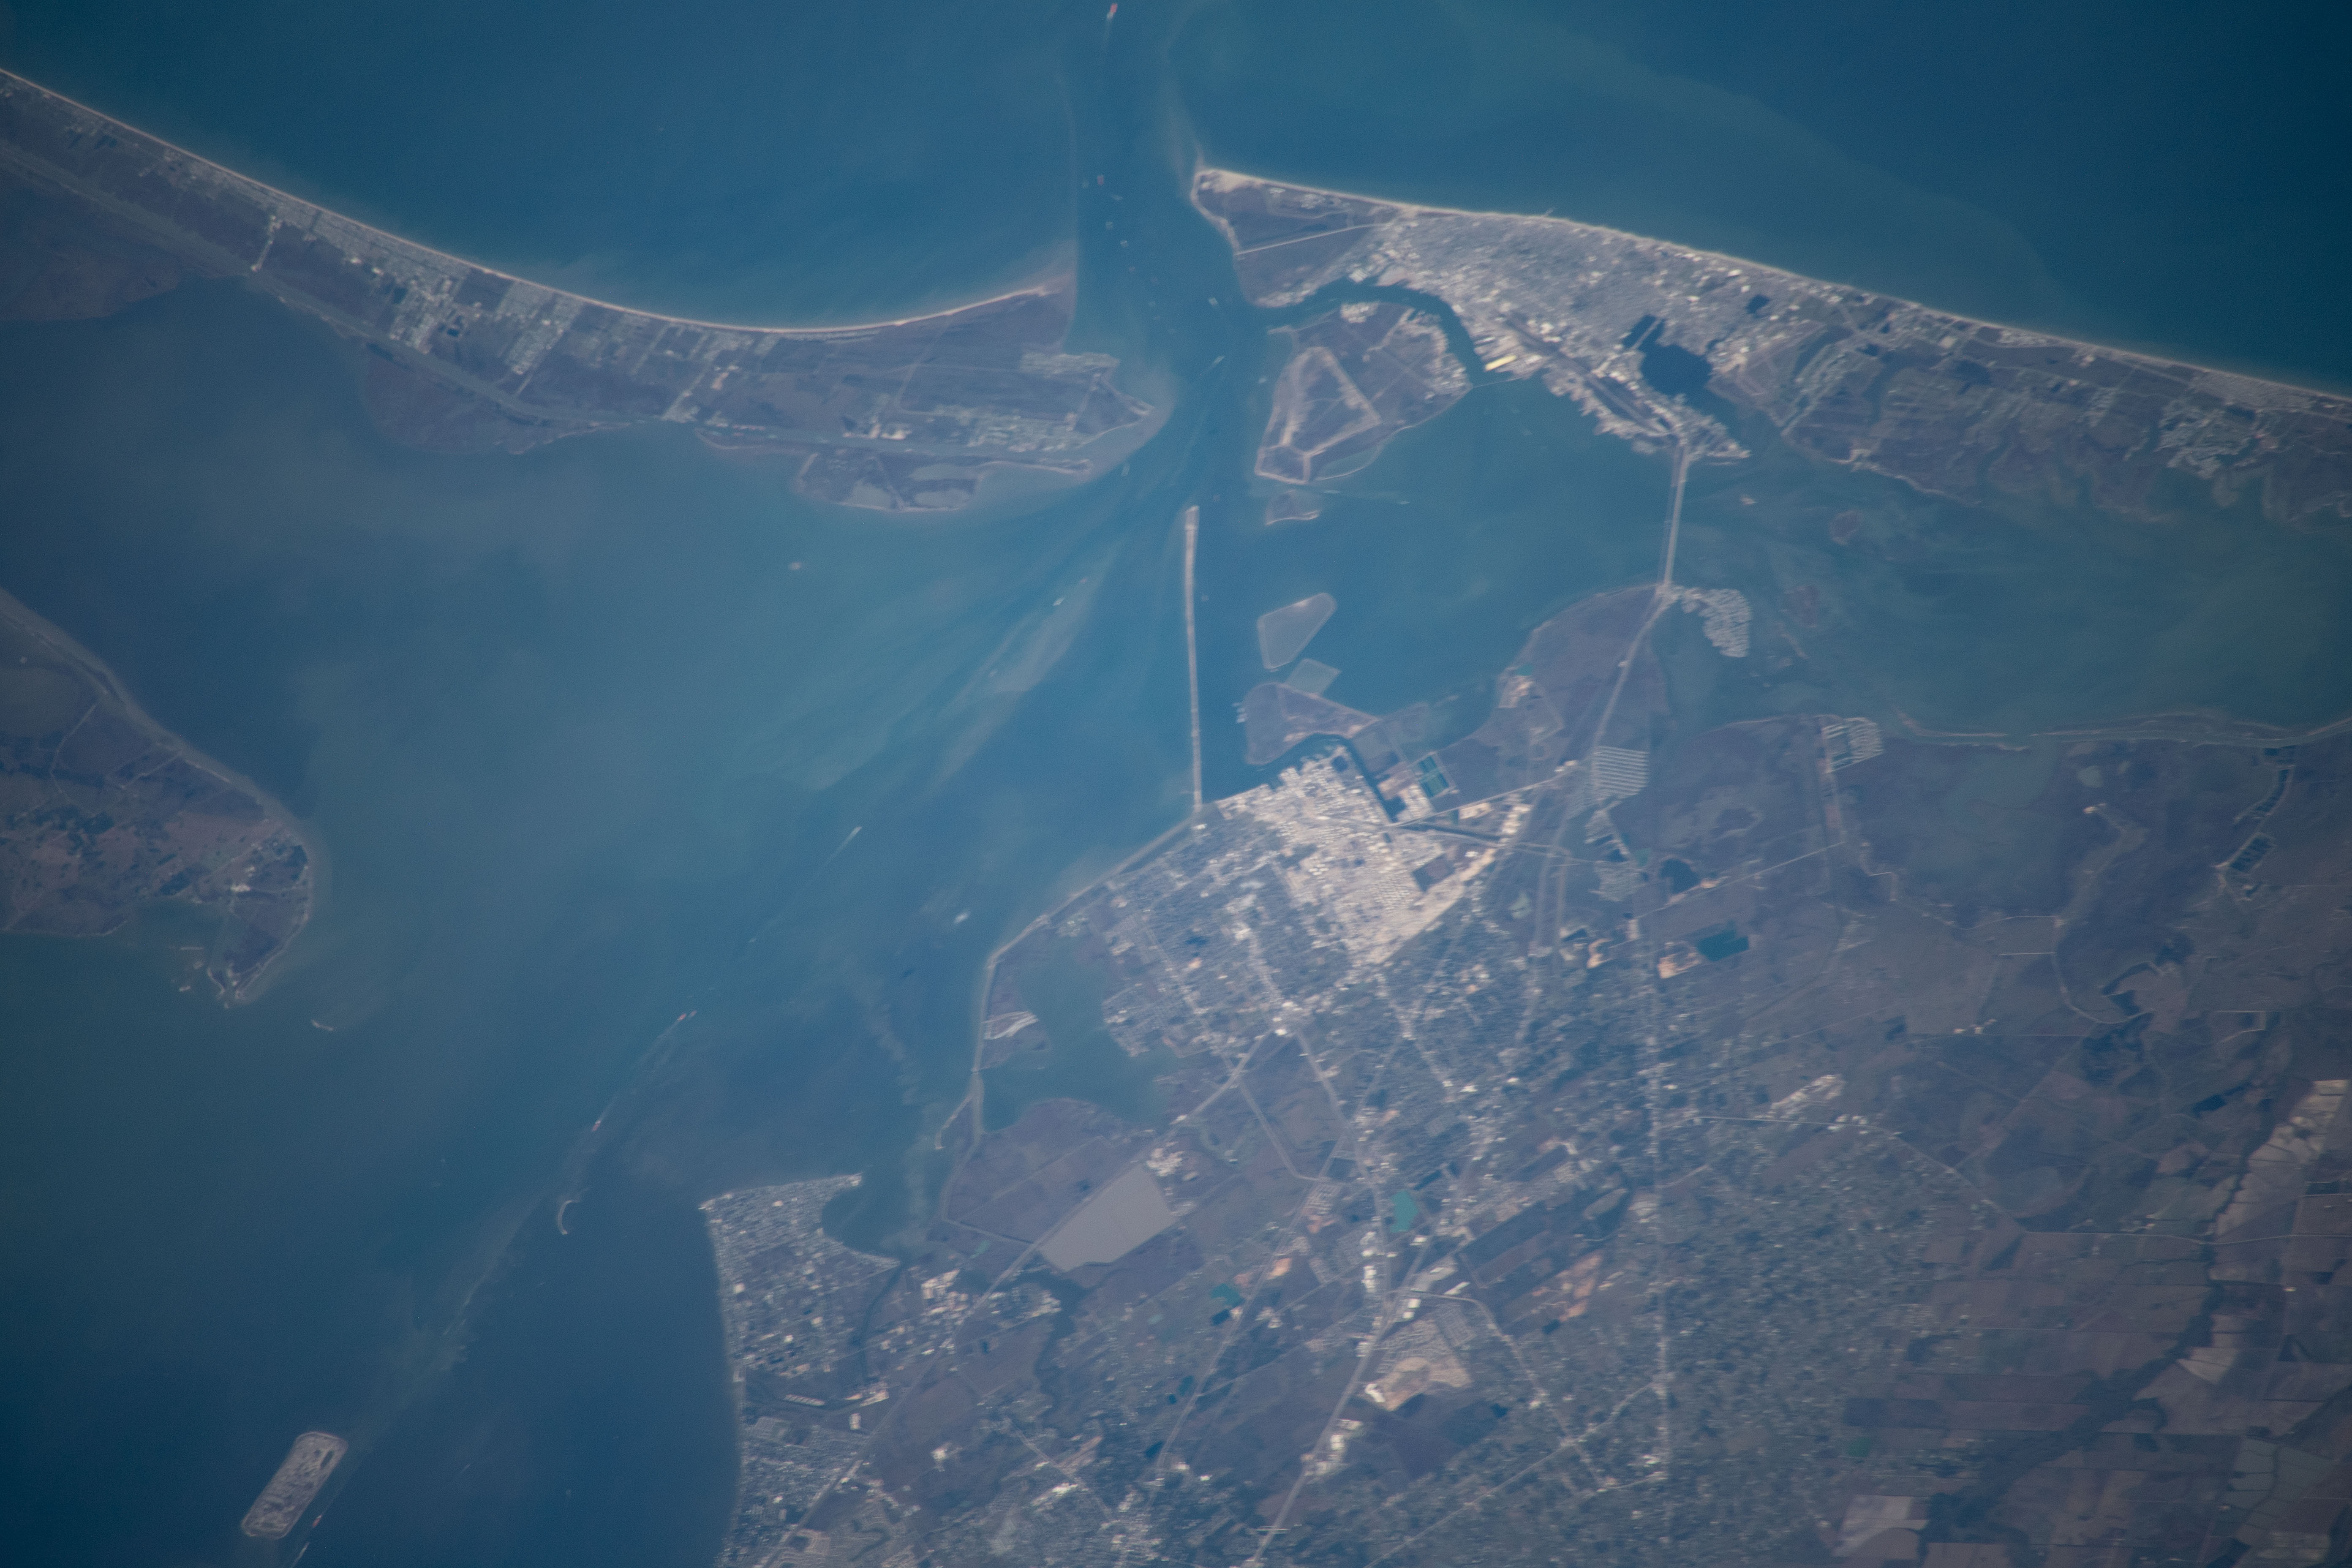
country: USA-TEXAS
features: GALVESTON BAY,TEXAS CITY,CY.,PO.,B.,GALVESTON
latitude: 29.4
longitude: -94.9
